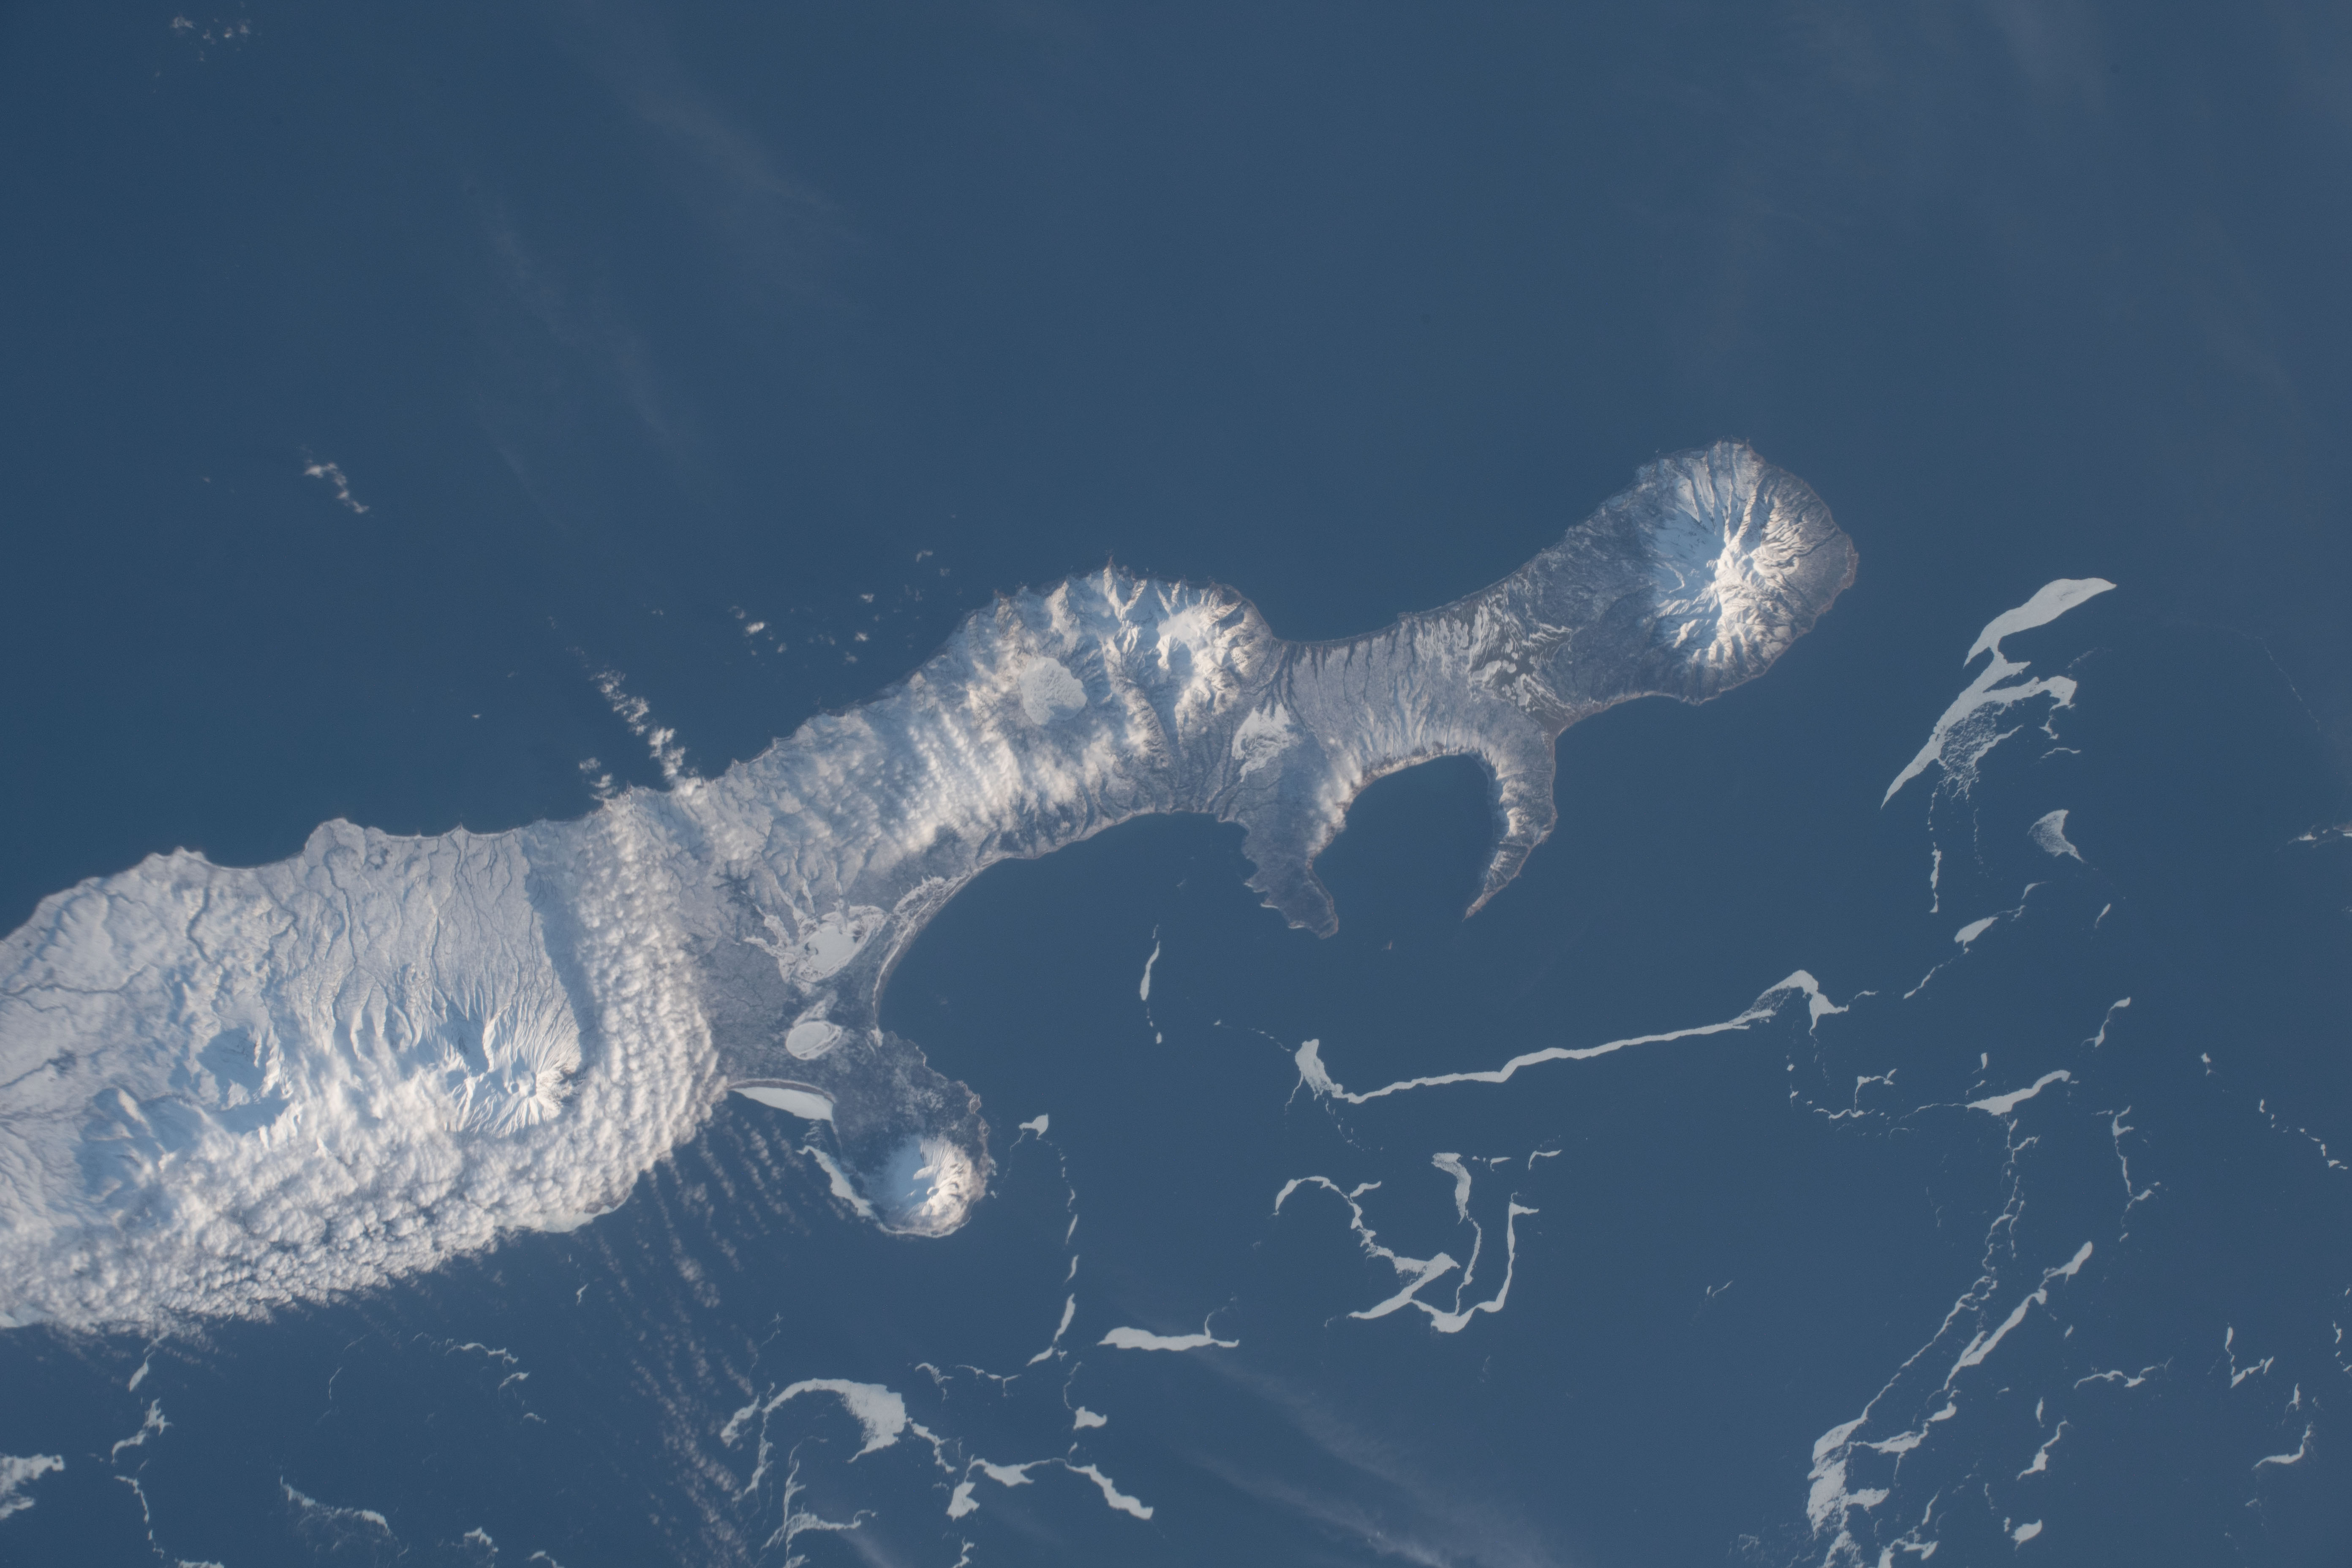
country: RUSSIAN FEDERATION
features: RUSSIAN FEDERATION", "PACIFIC OCEAN, FRIZ BAY, ITURUP ISLAND, PROSTOY BAY
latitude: 44.7
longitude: 147.1
